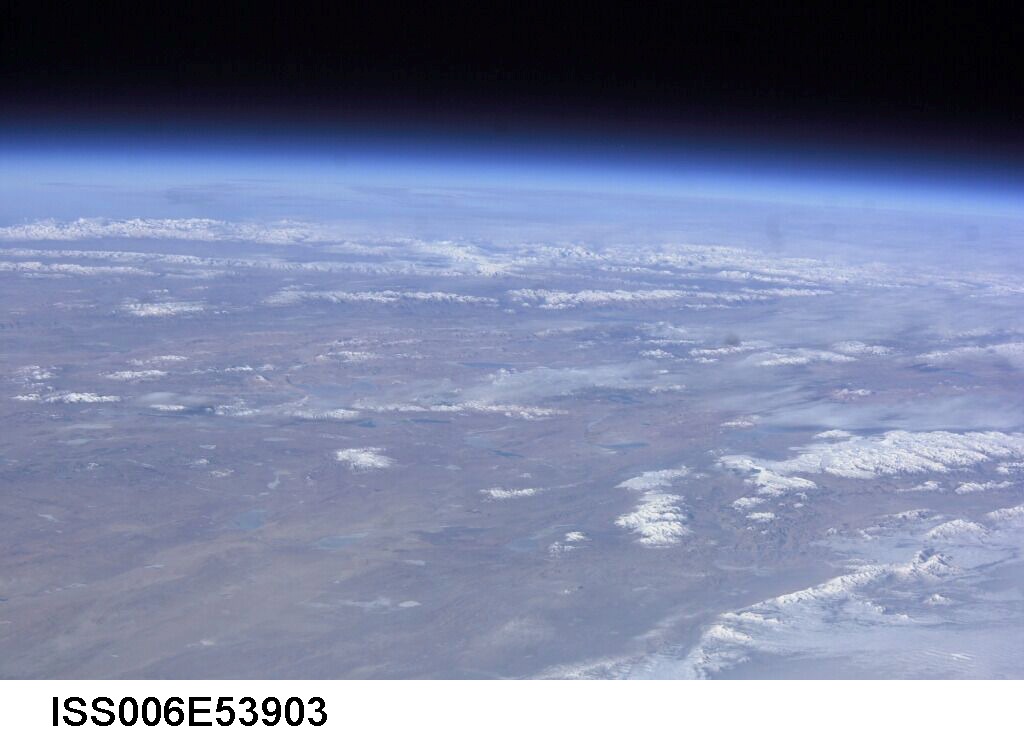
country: CHINA
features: TIBETAN PLAT., HIMALAYA MTS., ATMOSPHERIC LIMB
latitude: 34.6
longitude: 81.8
